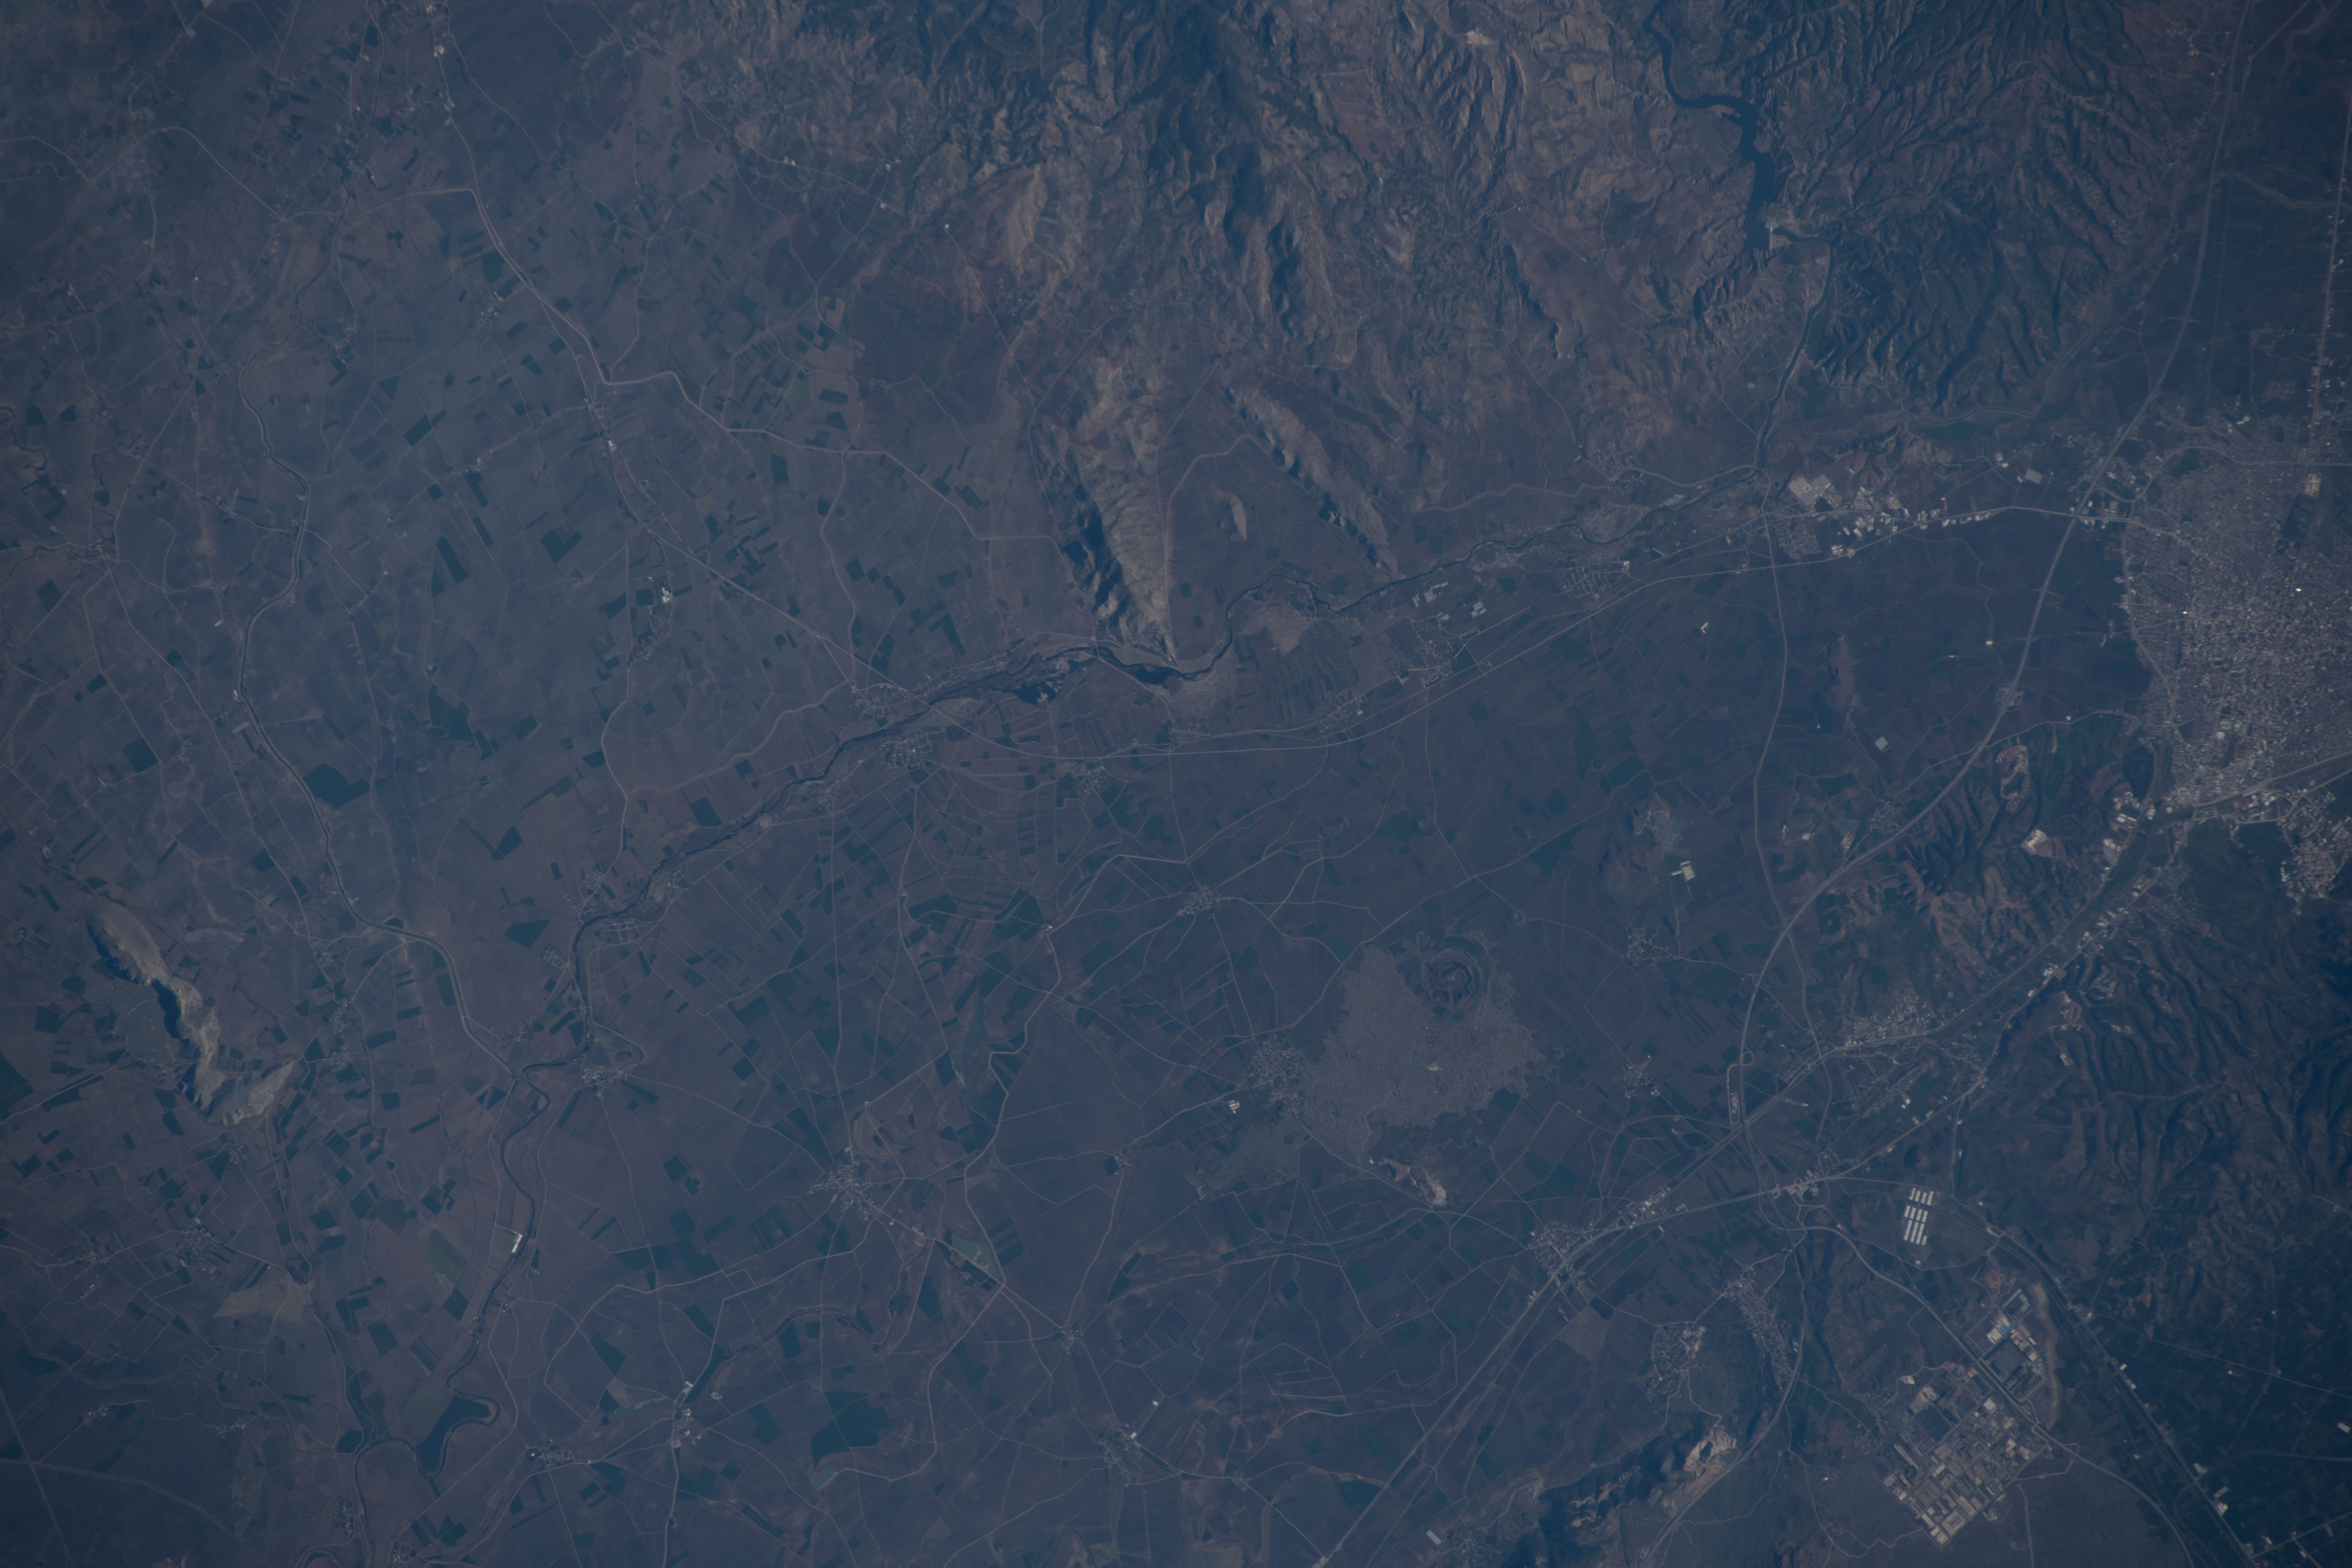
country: TURKEY
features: OSMANIYE, AKYAR, TOPRAKKALE
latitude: 37.2
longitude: 36.1
